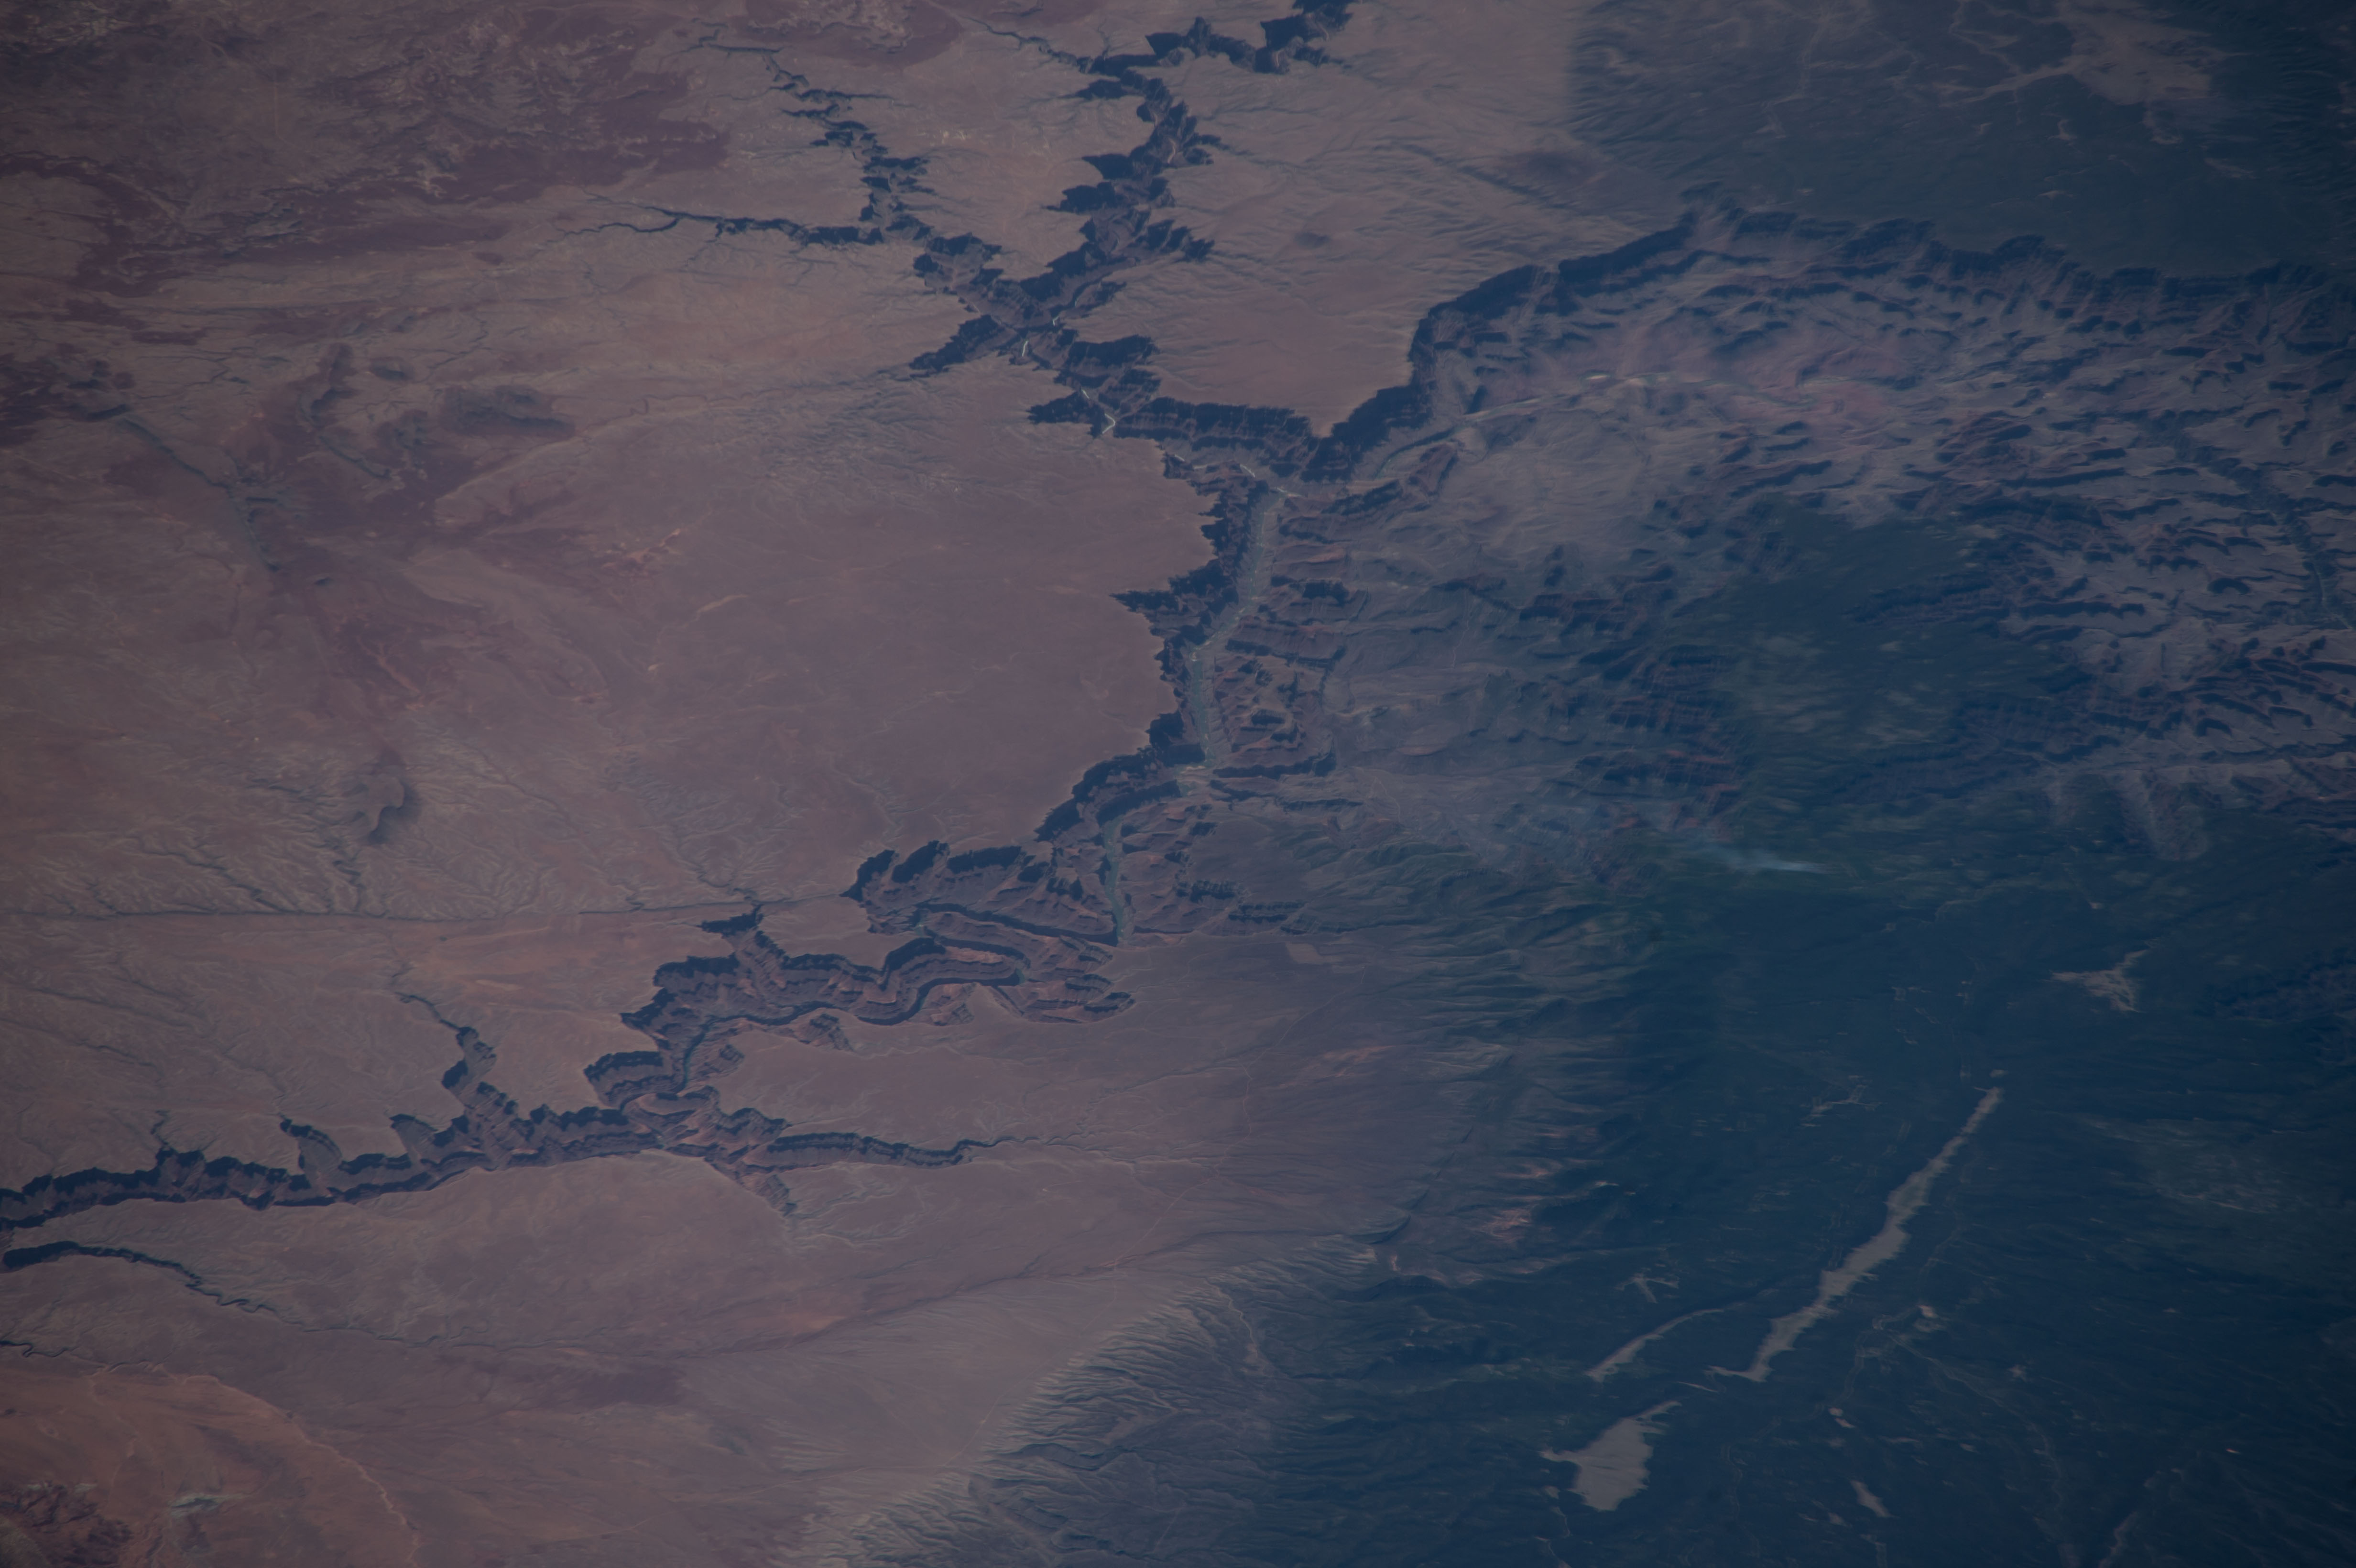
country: USA-ARIZONA
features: COLORADO RIVER, KAIBAB PLATEAU, VALLEY, MOUNTAIN, DESERT, CANYON
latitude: 36.3
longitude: -111.9
